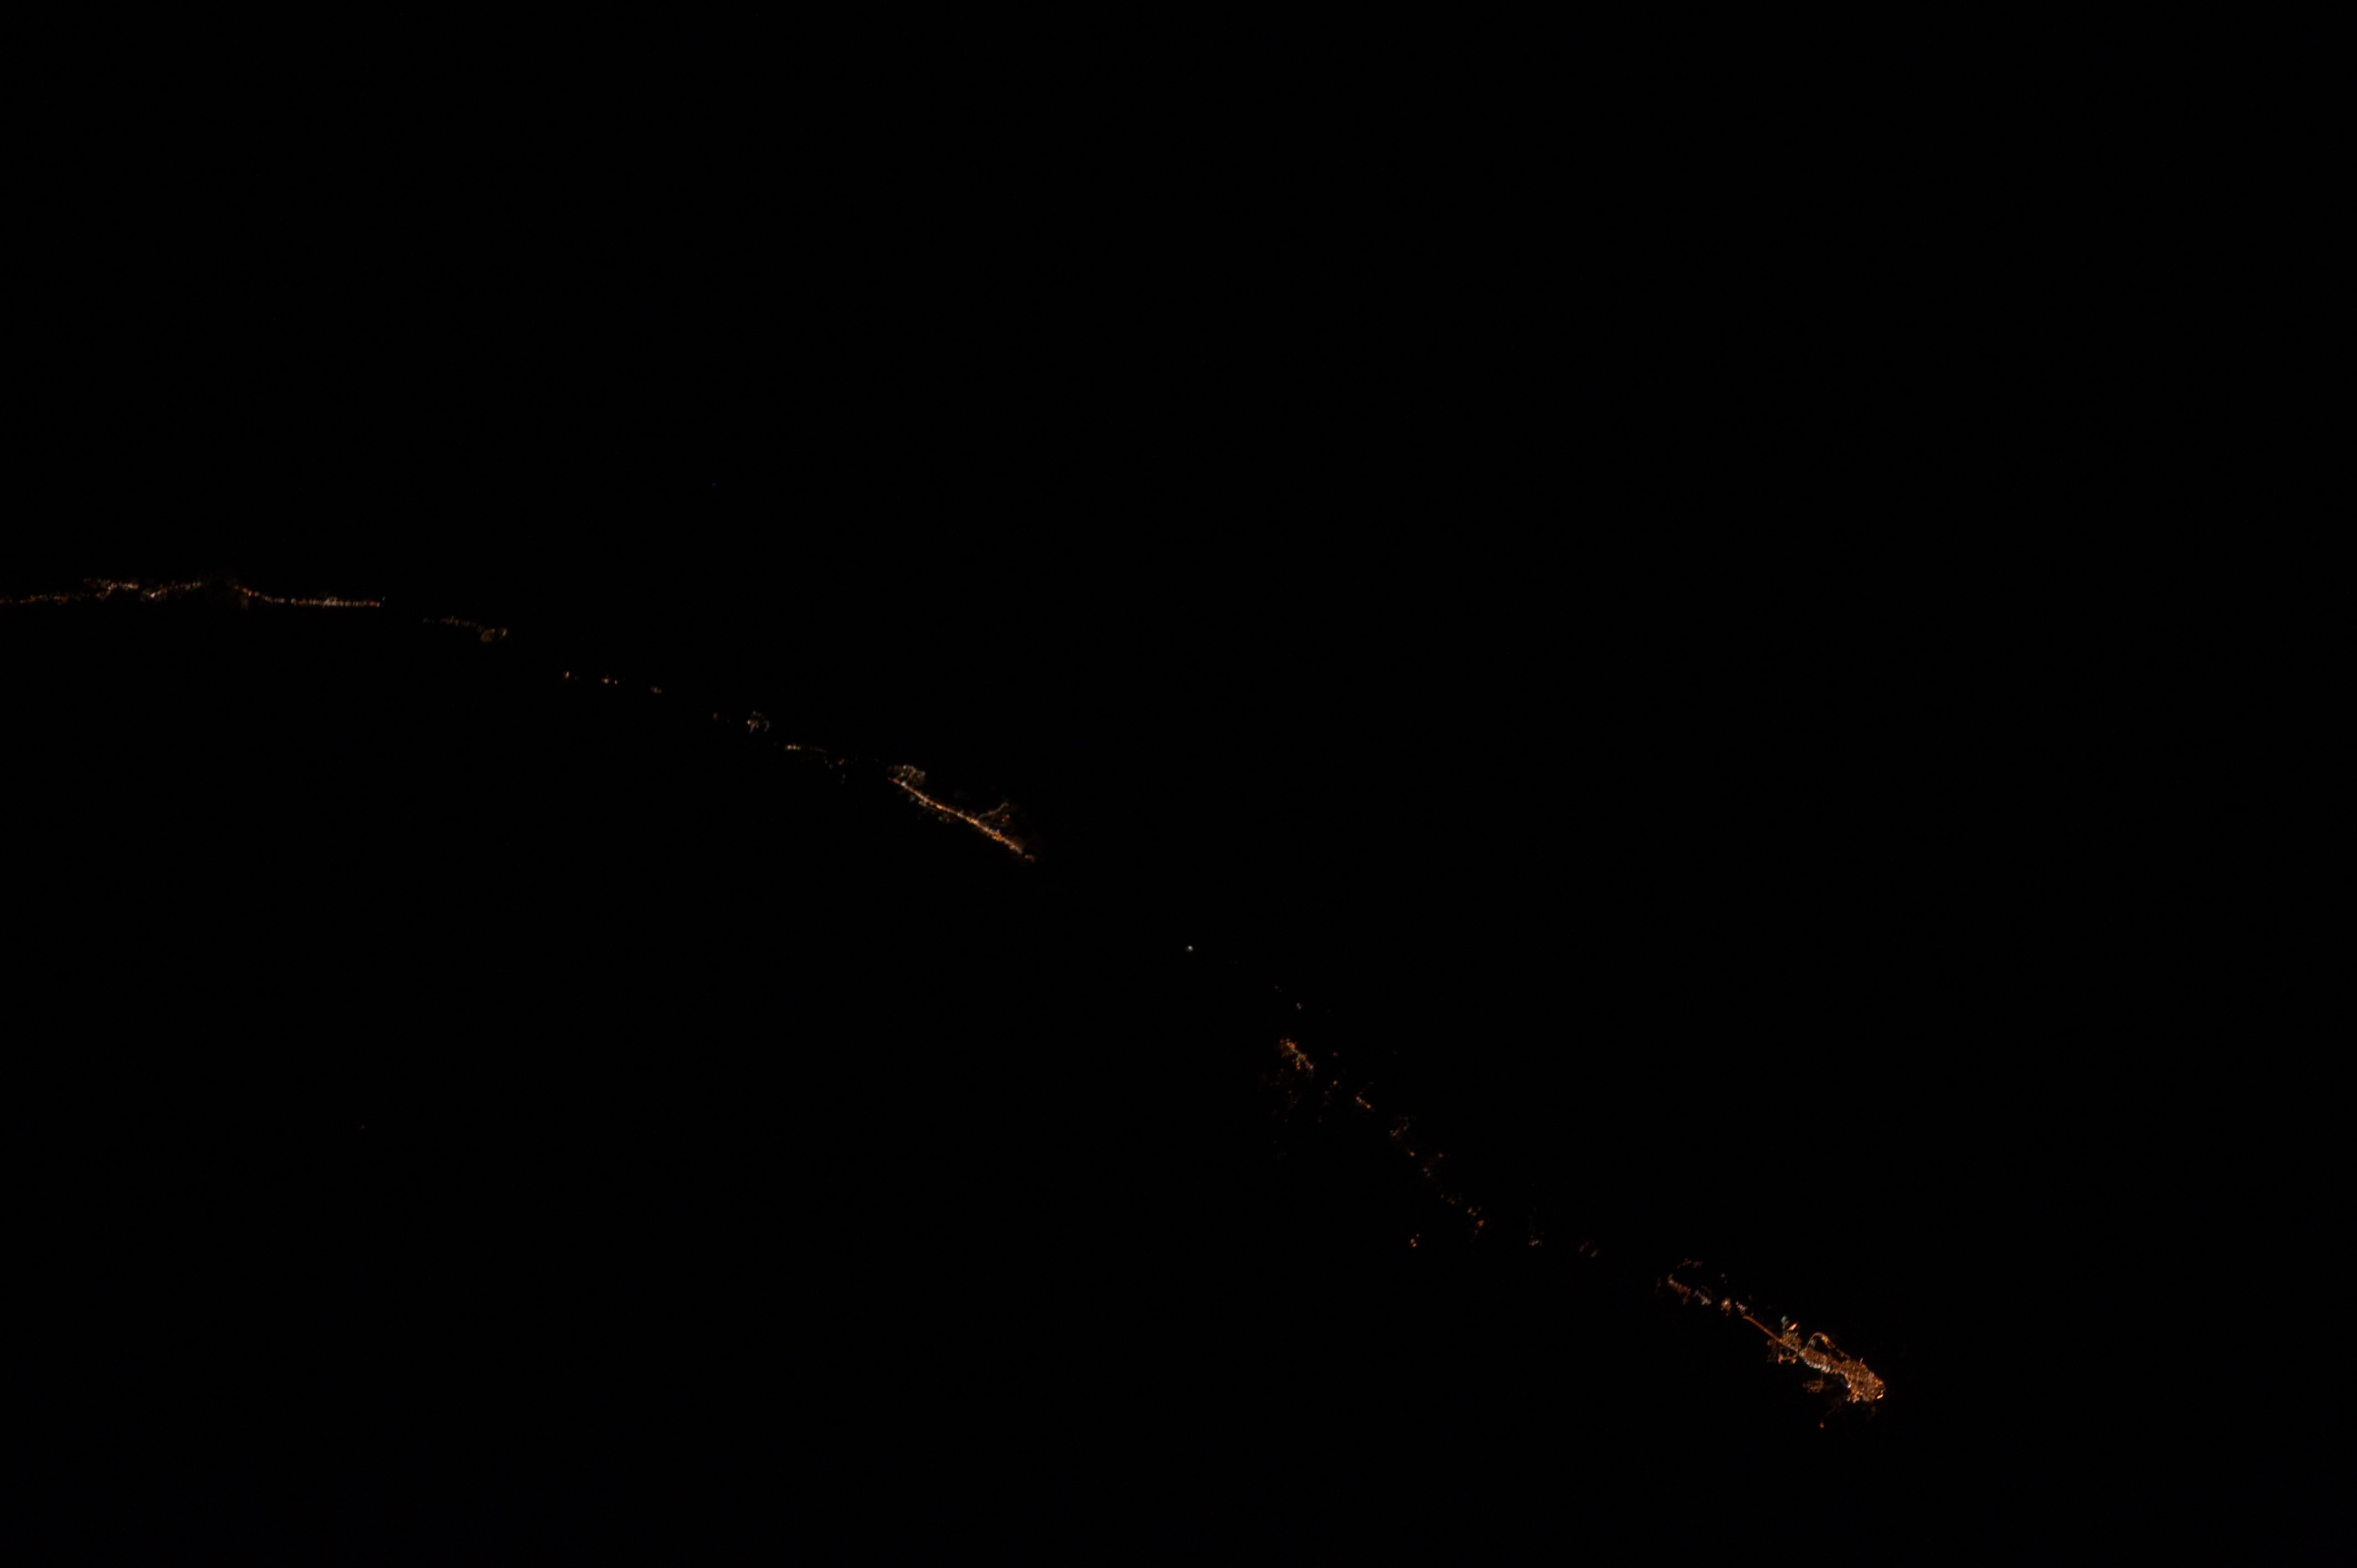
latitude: 24.6
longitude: -81.8
